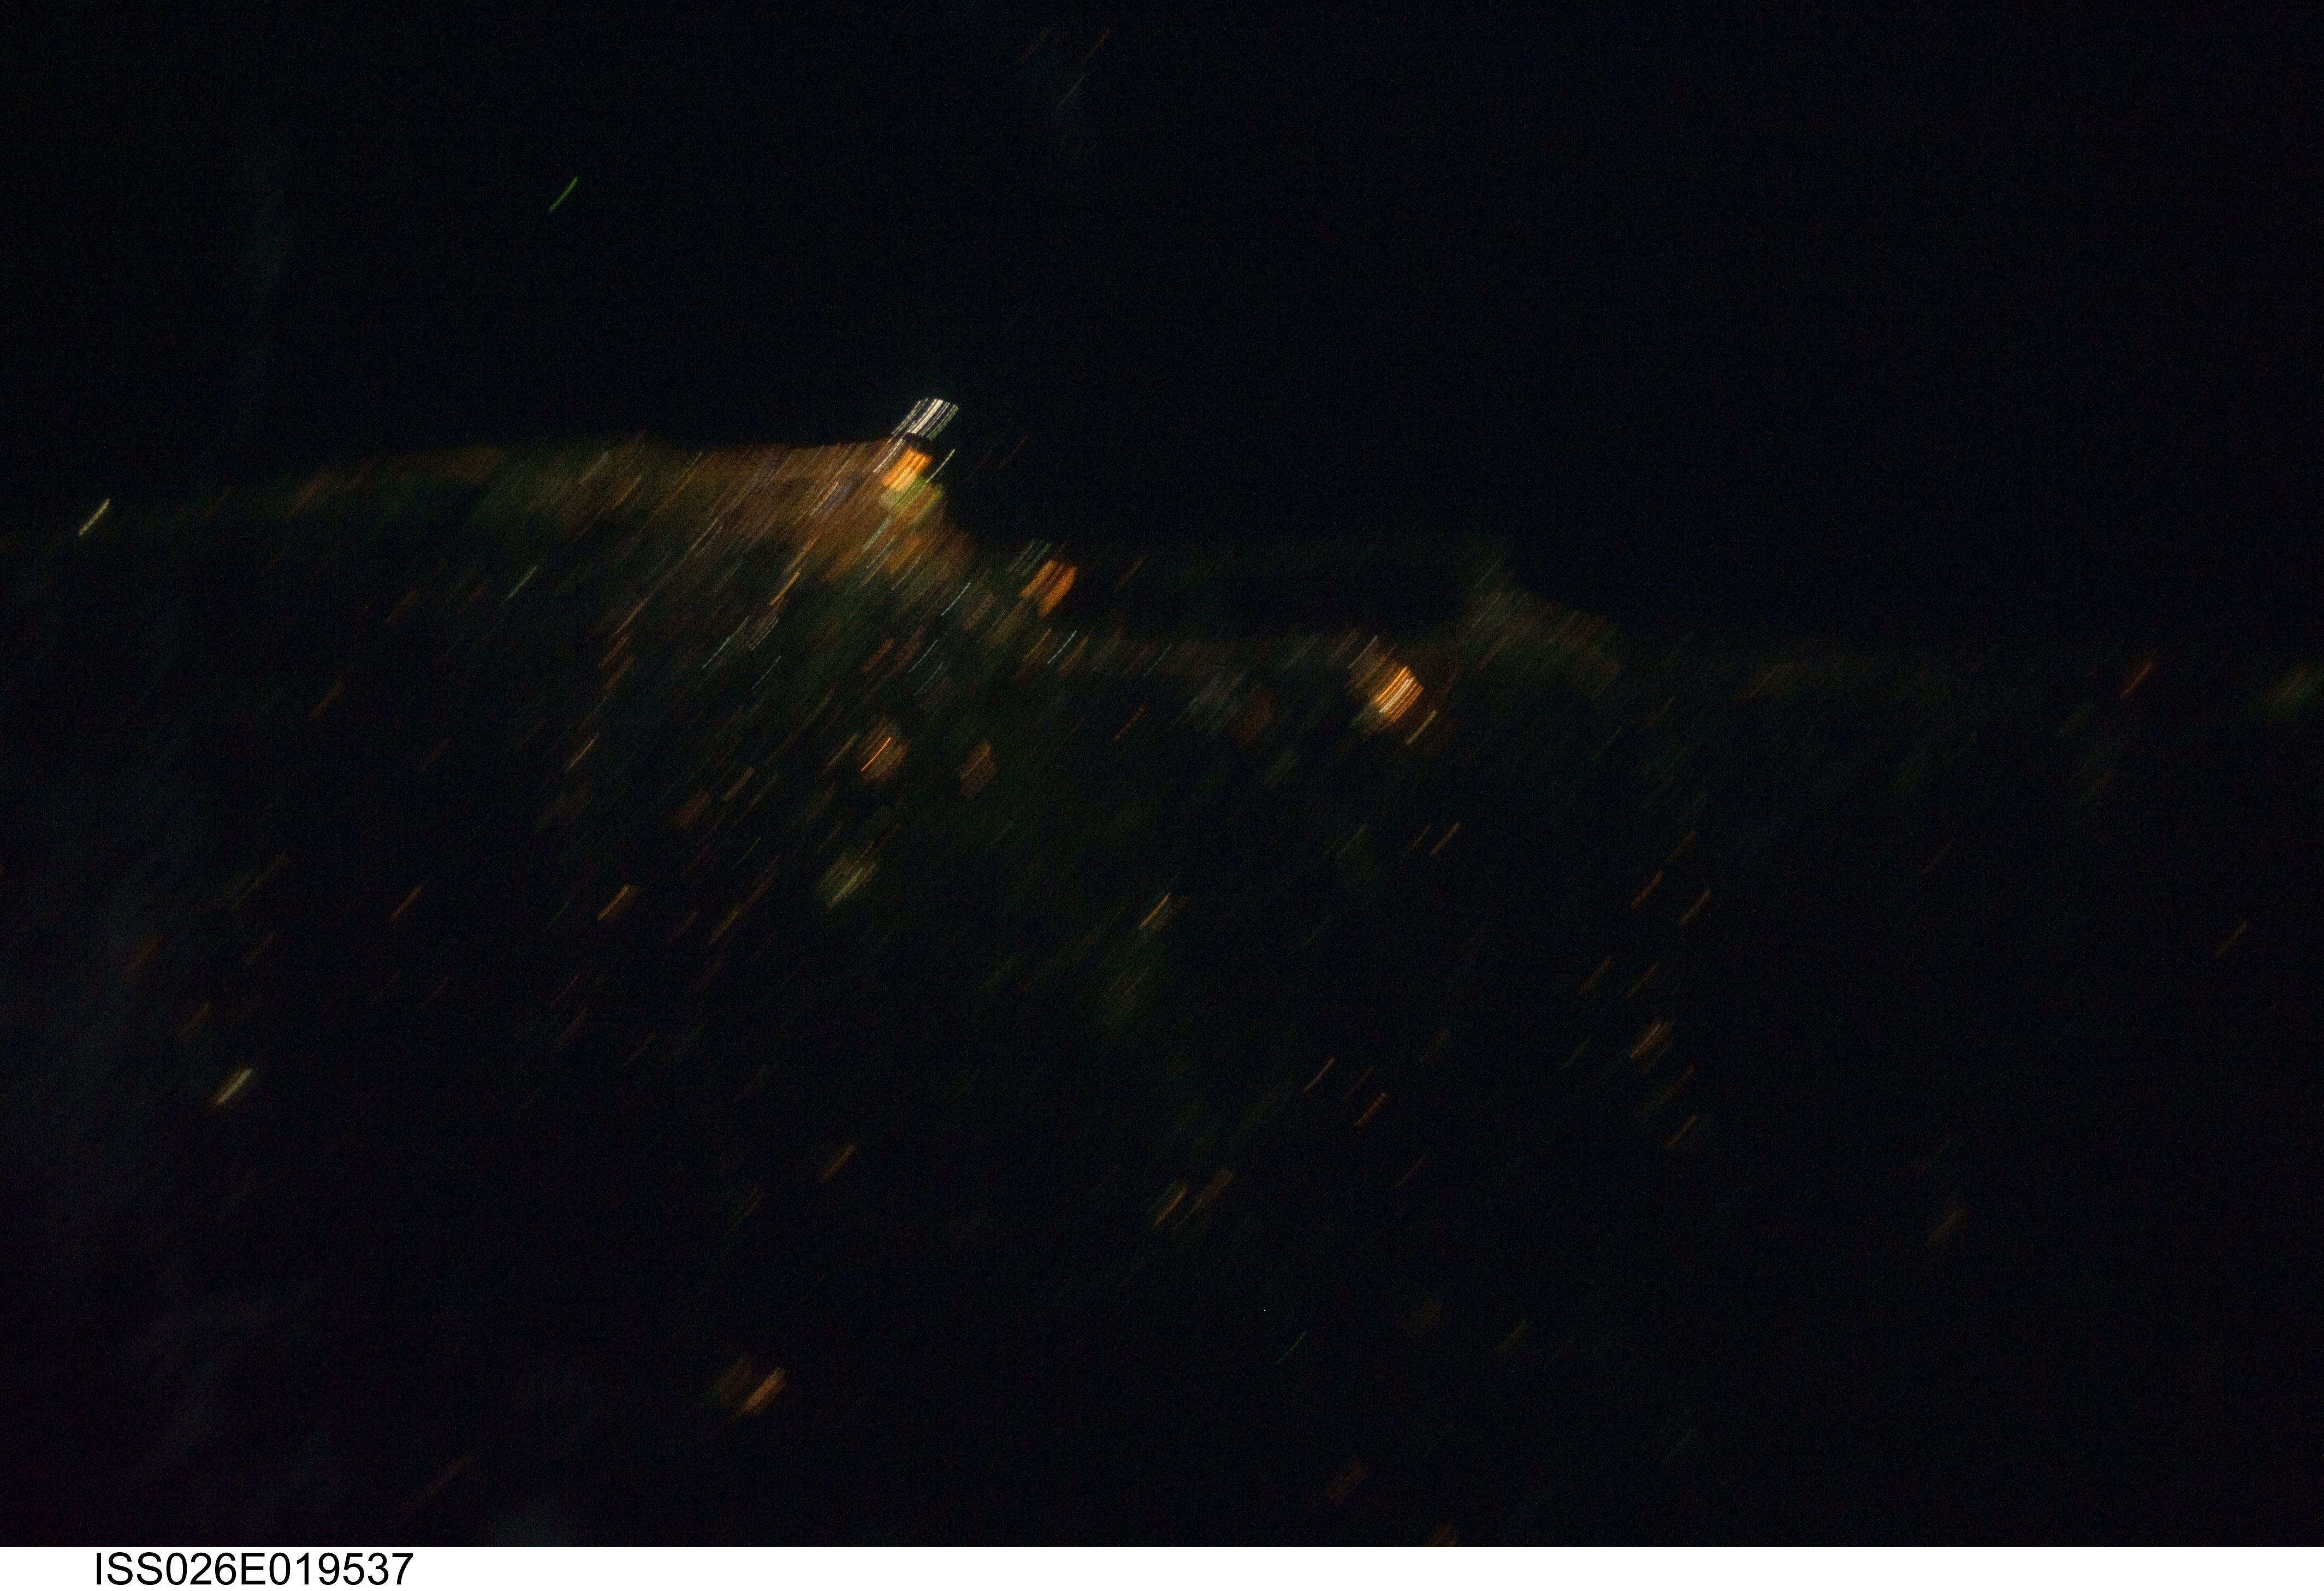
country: SRI LANKA
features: COLOMBO-NEGOMBO AREA AT NIGHT, BLURRED
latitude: 7.0
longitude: 79.9
